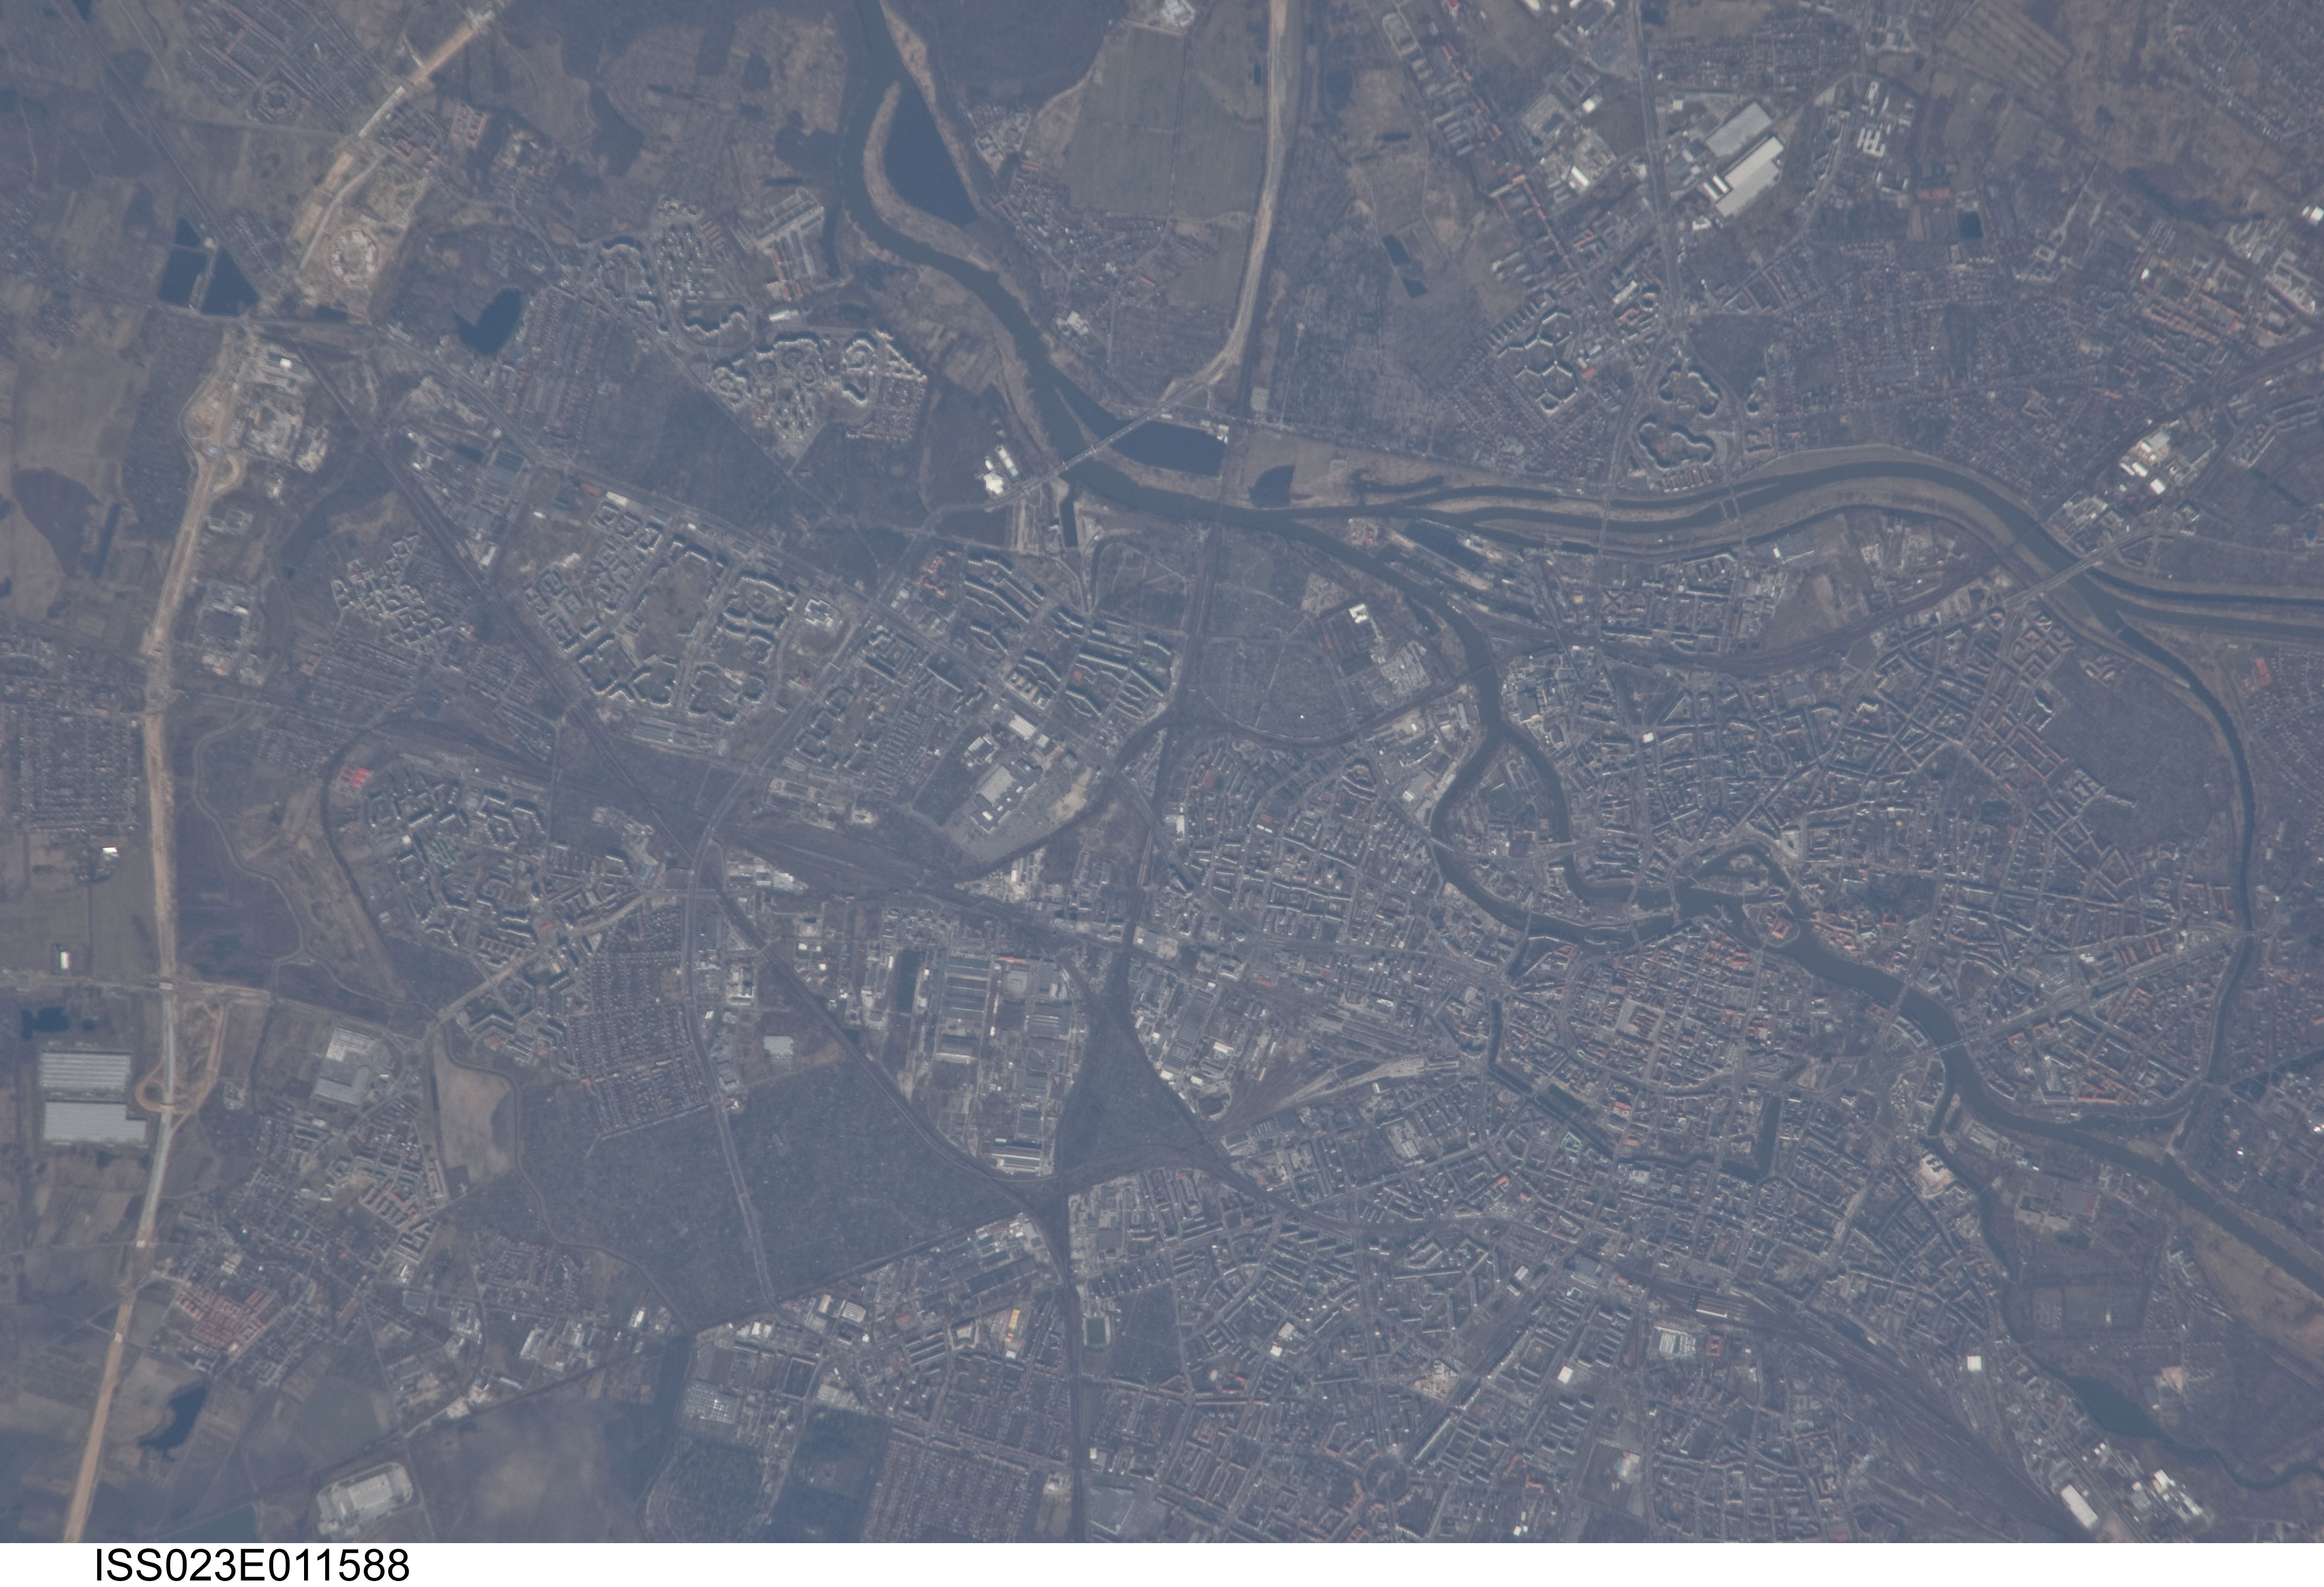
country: POLAND
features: WROCLAW, ODRA R., URBAN AREAS
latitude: 51.1
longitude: 17.0
